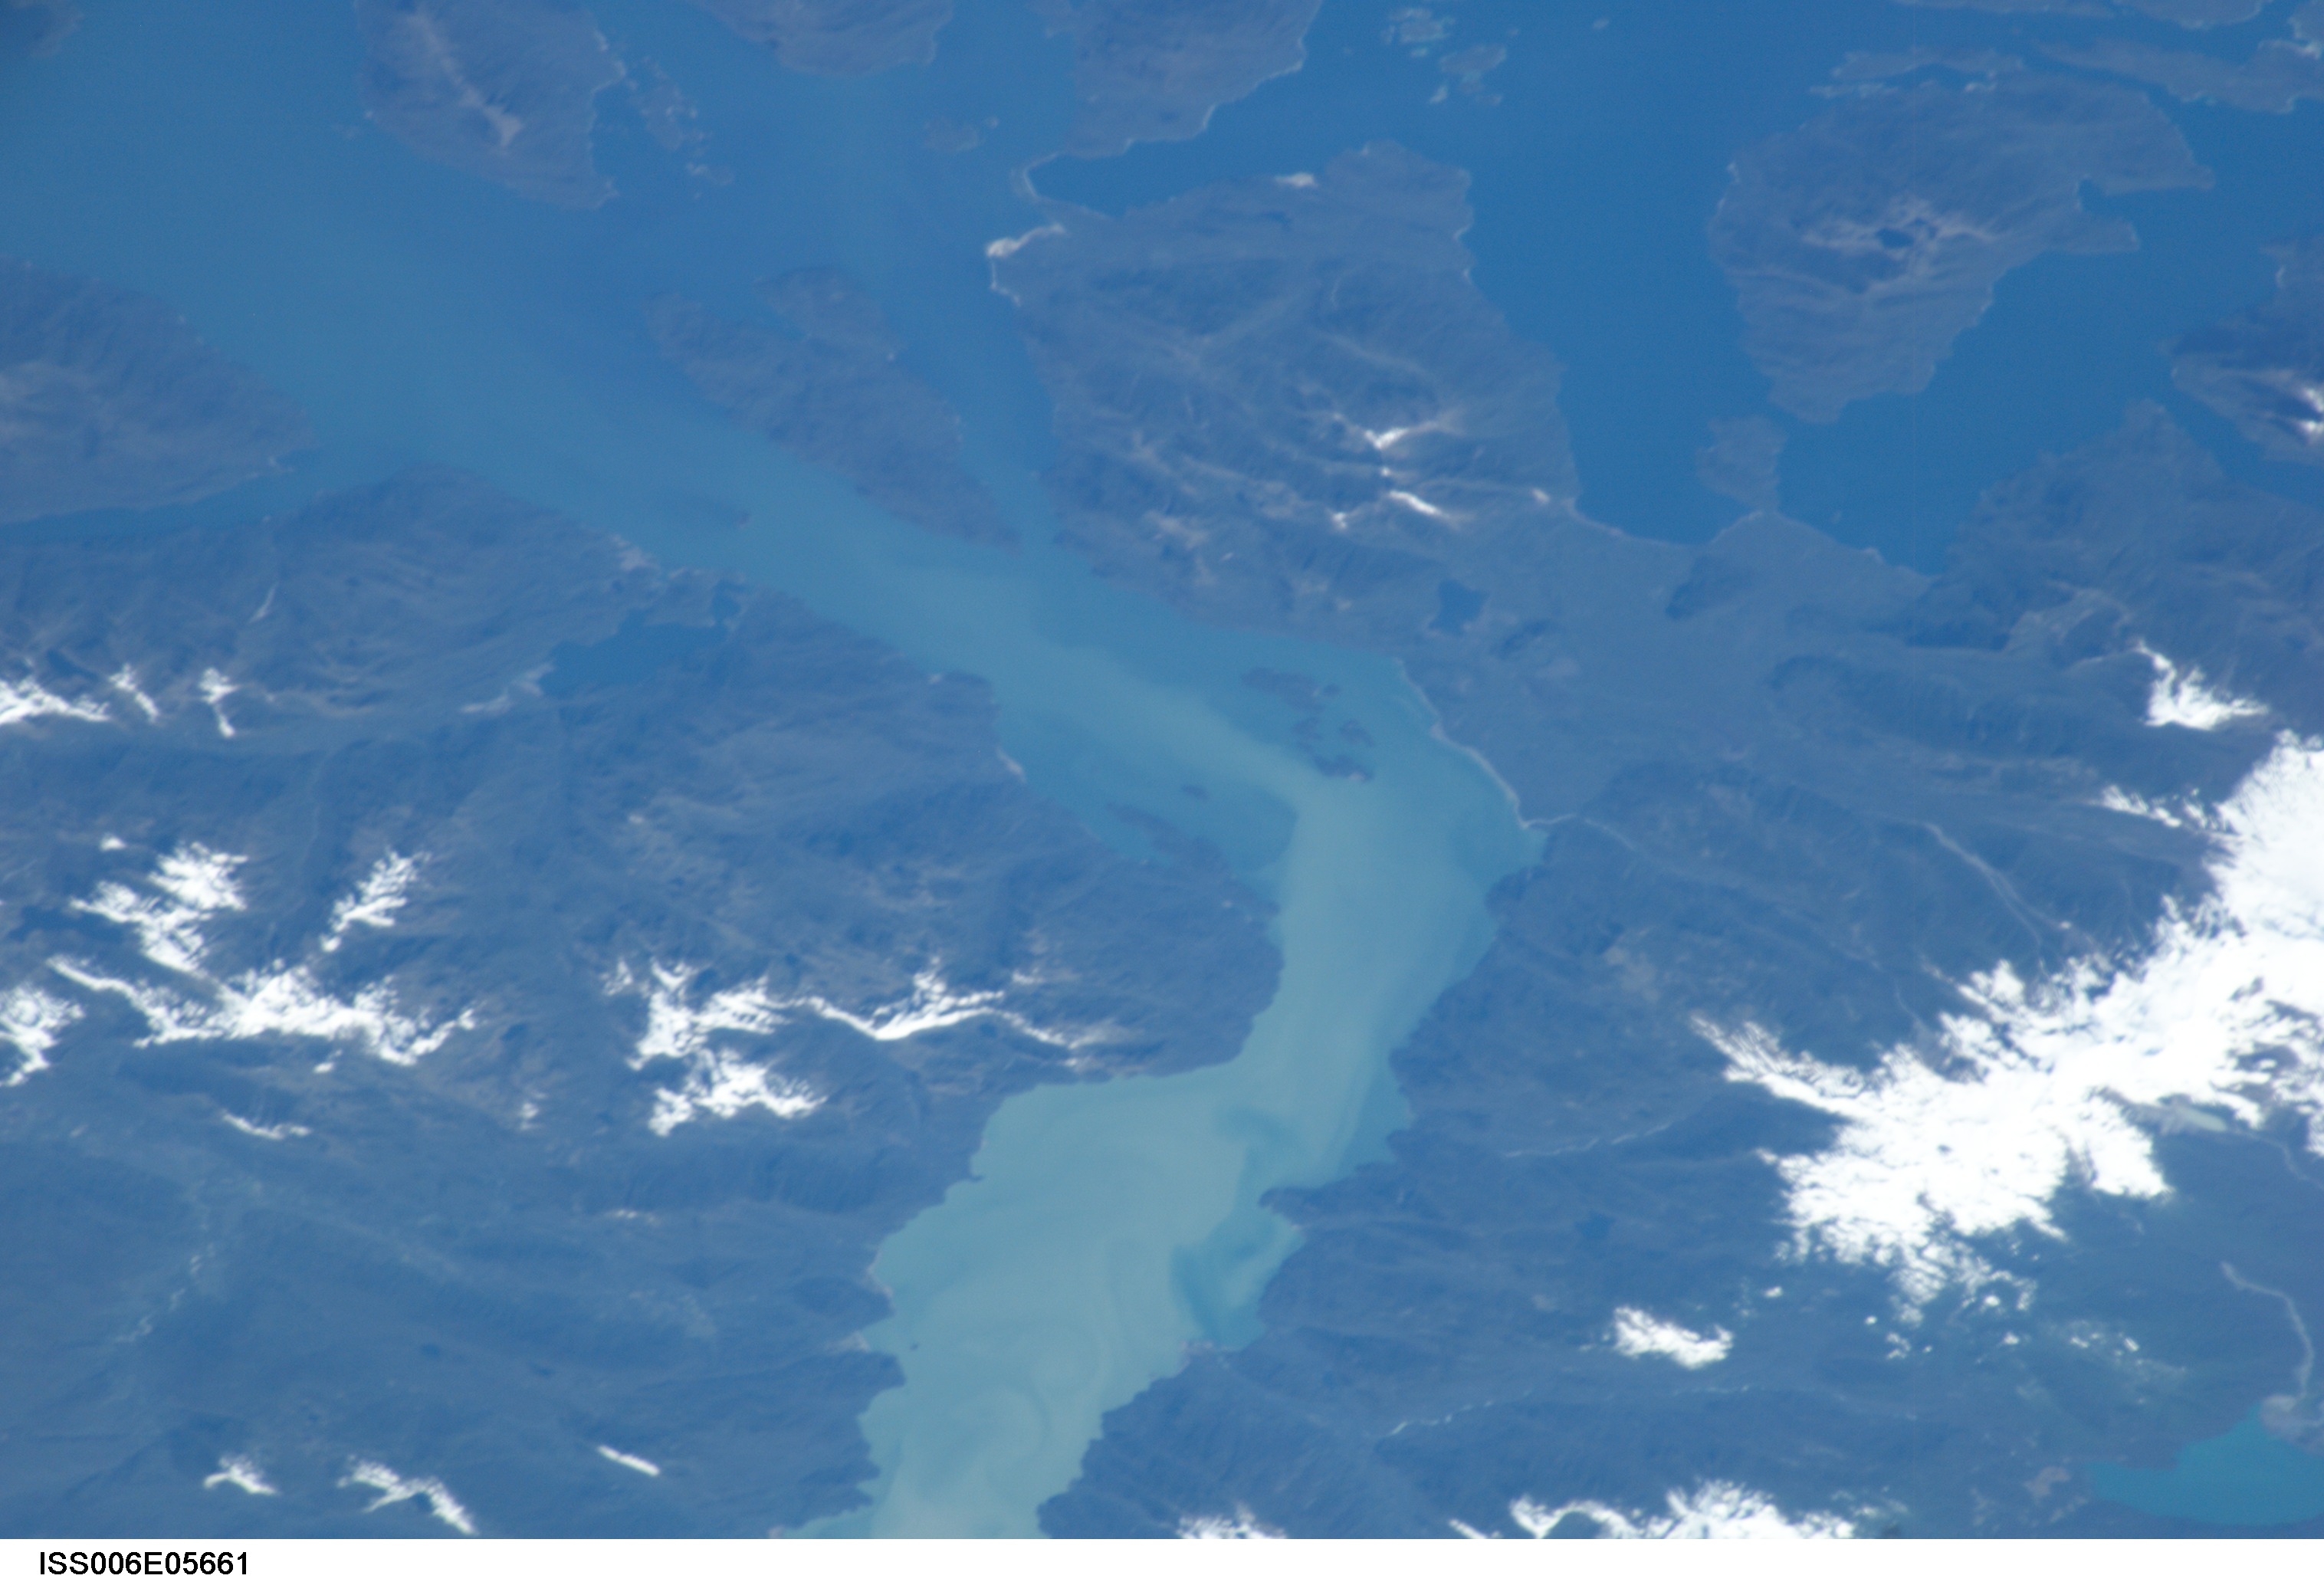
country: CHILE
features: AISEN FJORD, INLETS, SNOW
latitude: -45.0
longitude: -73.5
